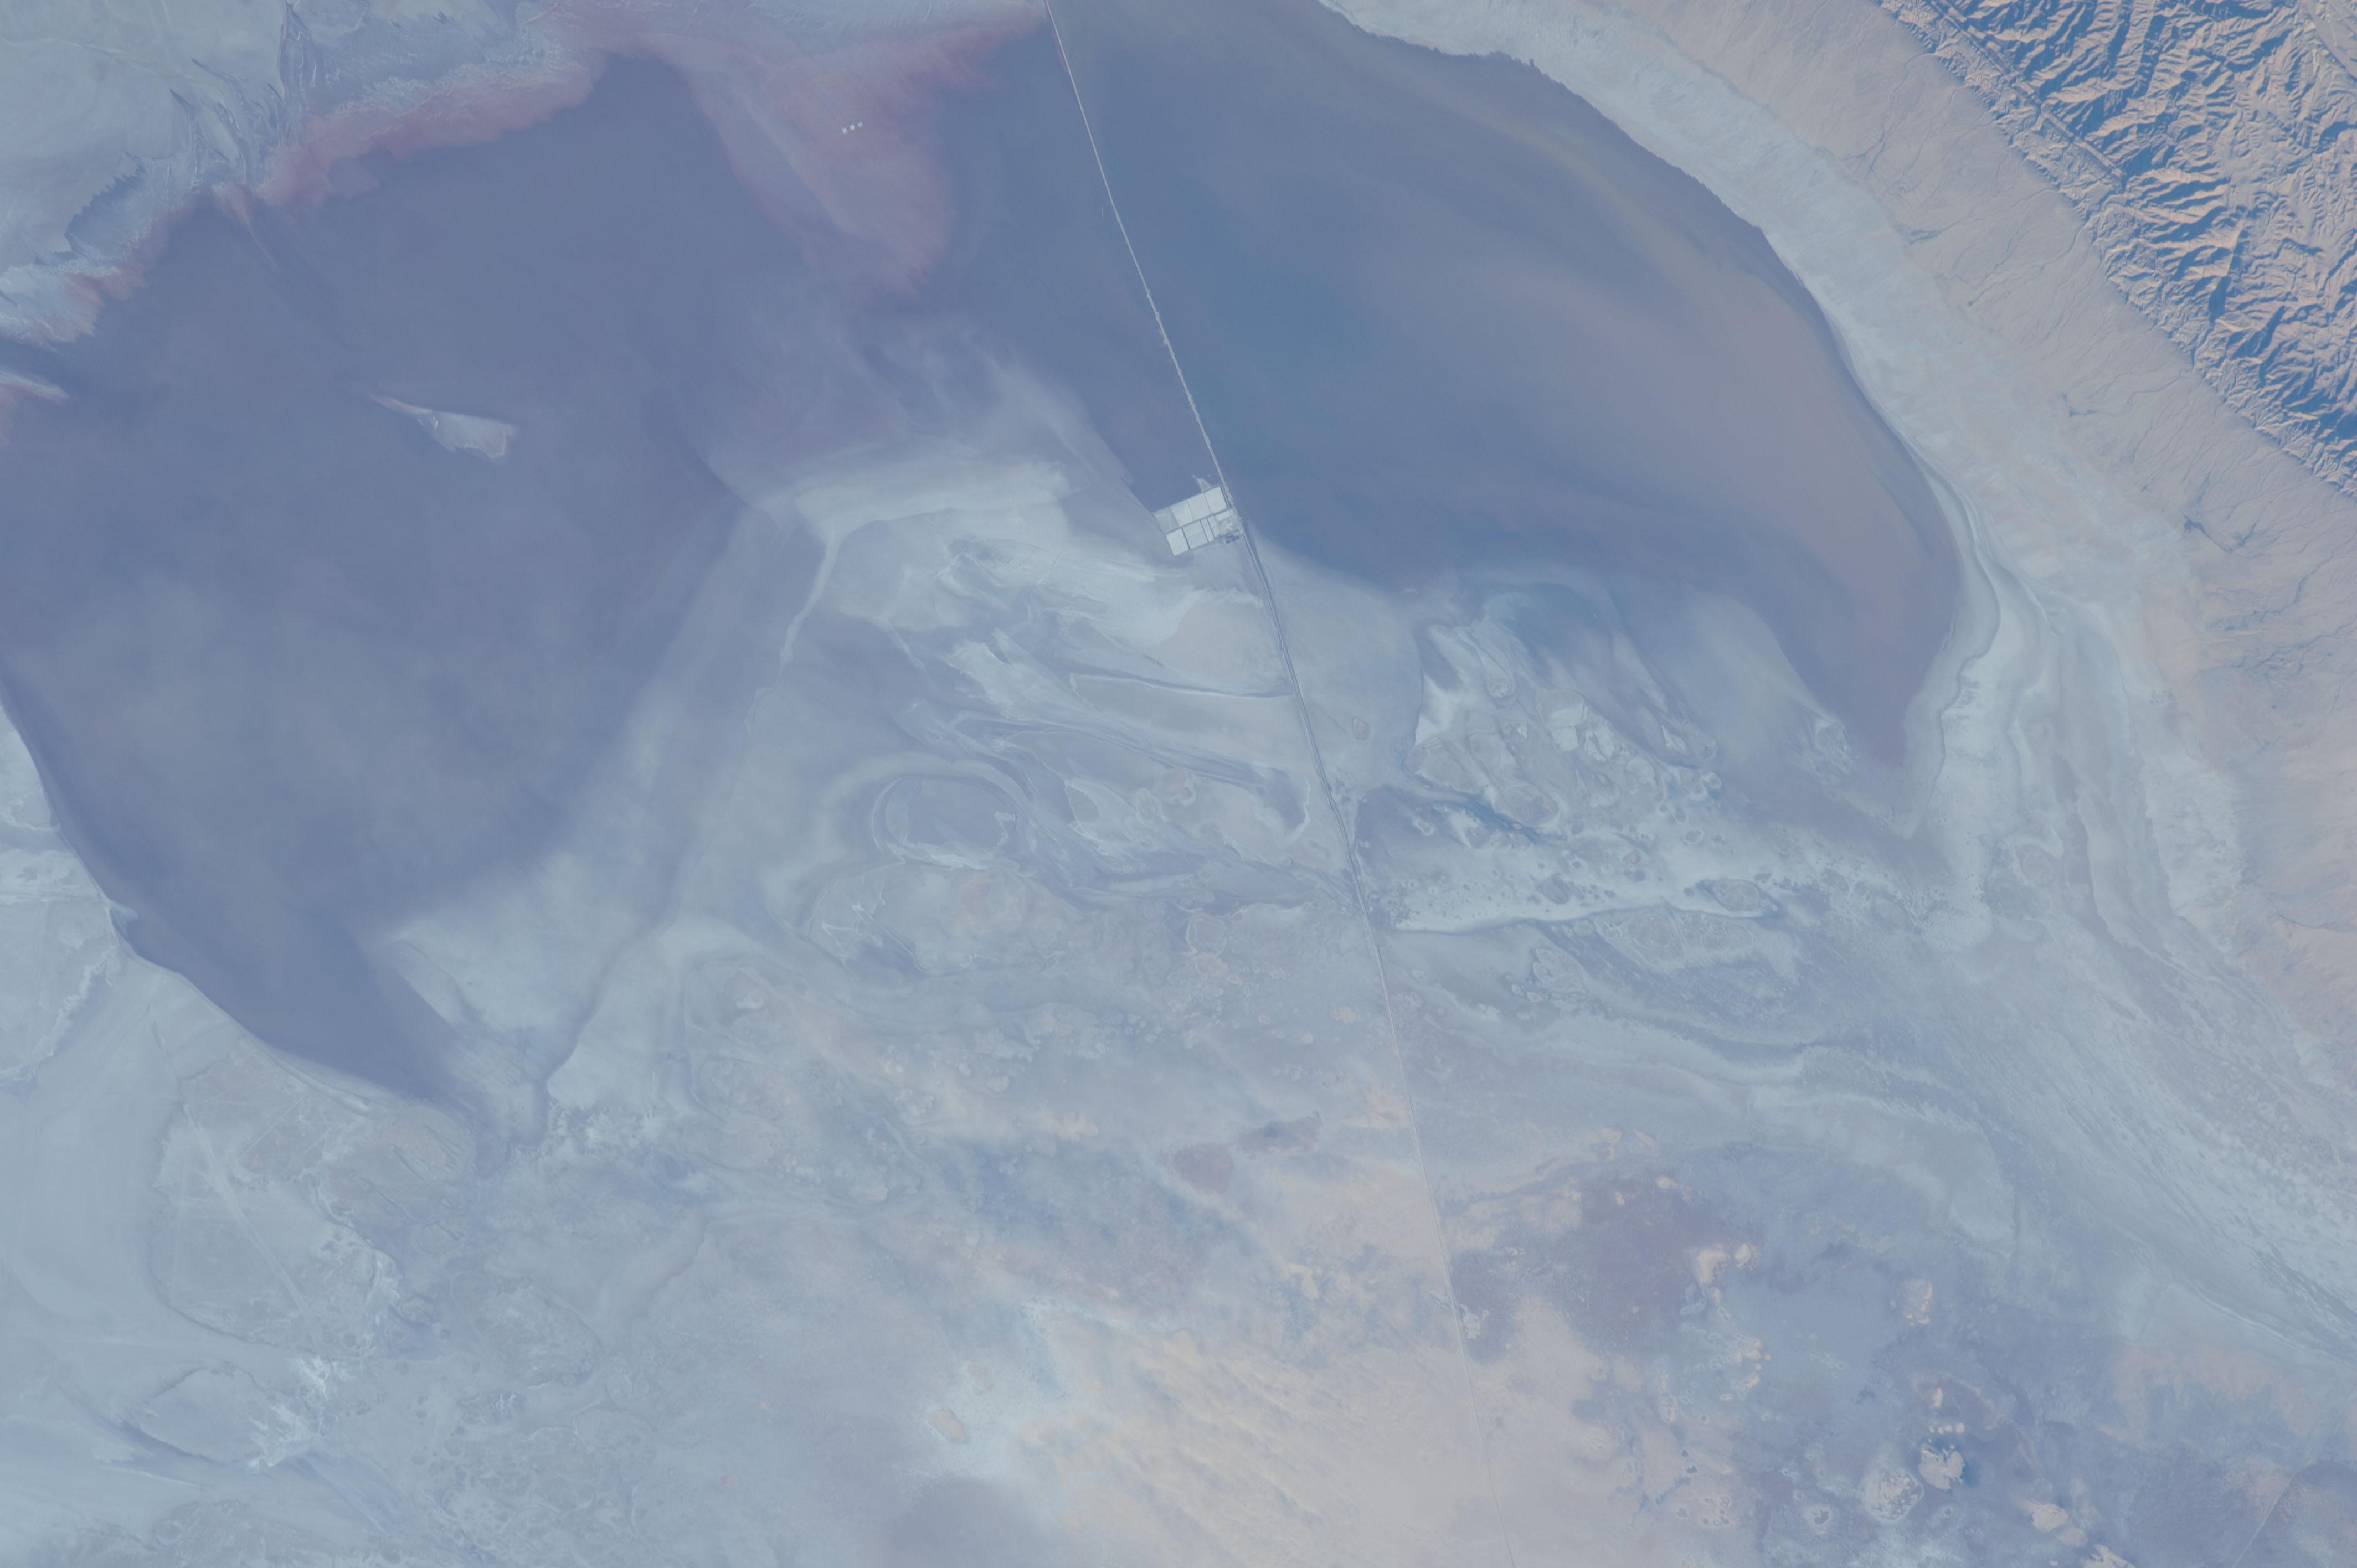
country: TUNISIA
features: NE. L. JERID, CAUSEWAY, DRY LAKEBED, DRAINAGE
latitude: 33.9
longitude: 8.5
